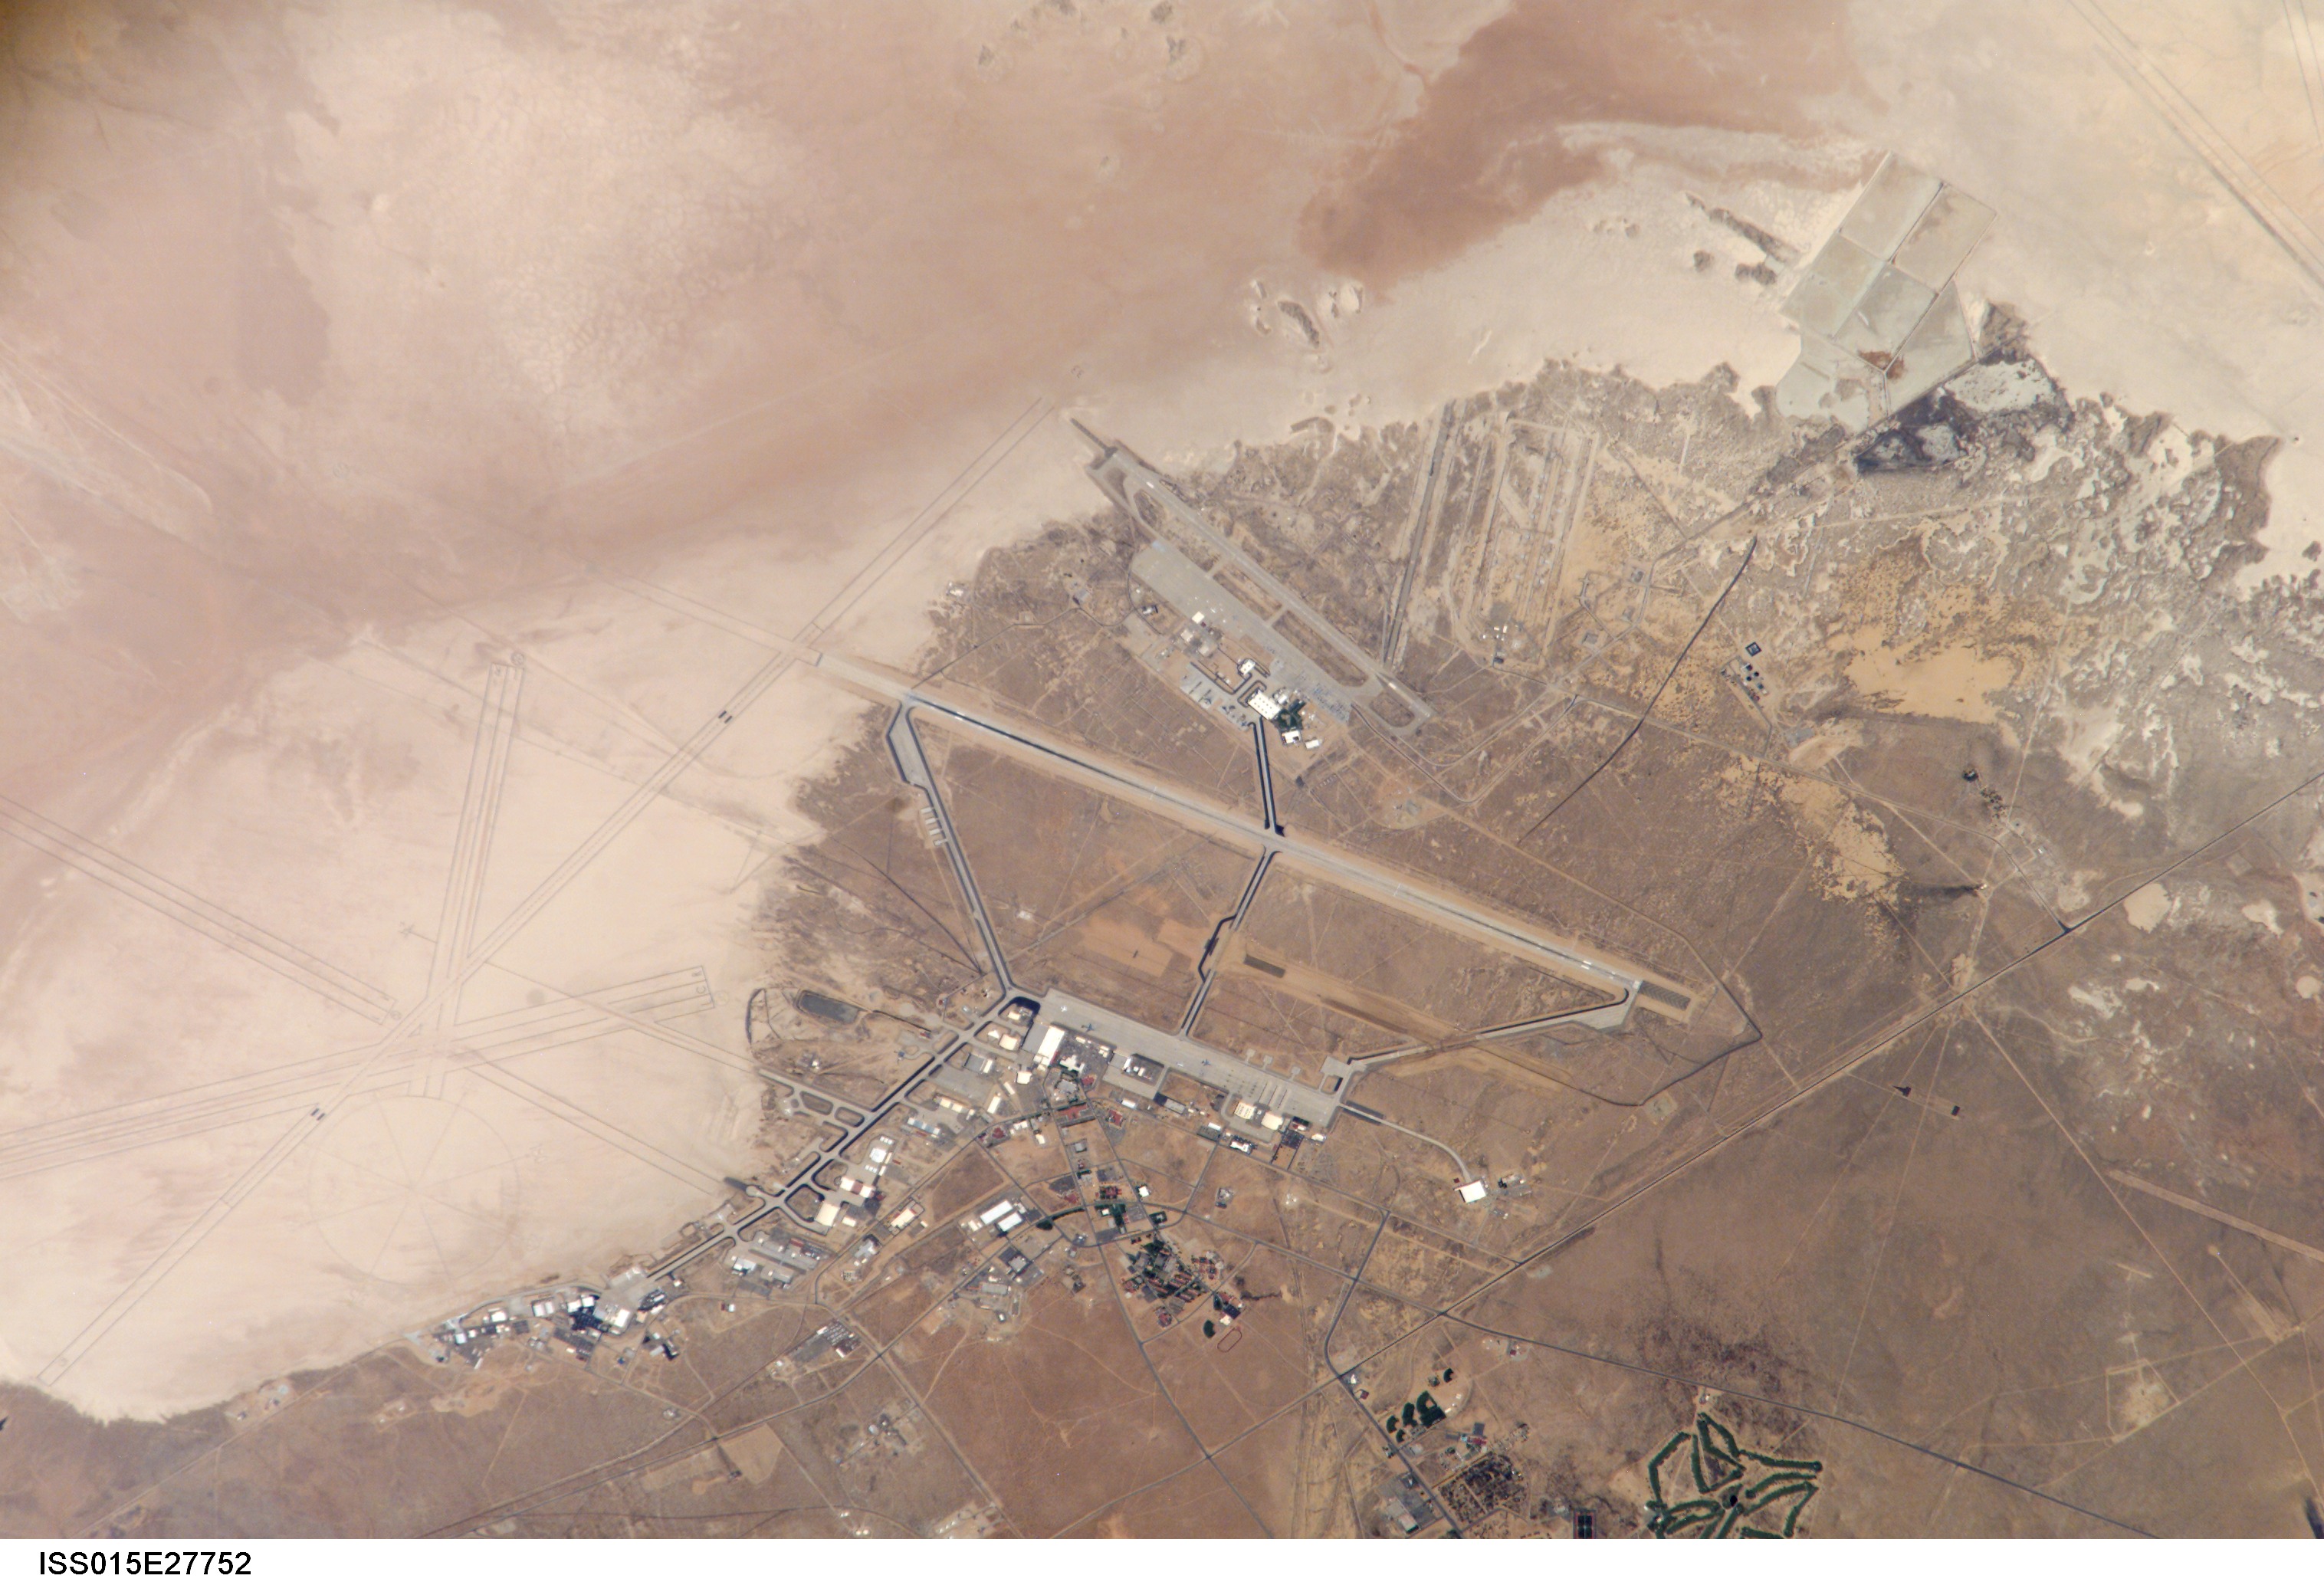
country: USA-CALIFORNIA
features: SOUTH BASE, EDWARDS AFB
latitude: 34.9
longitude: -117.8
